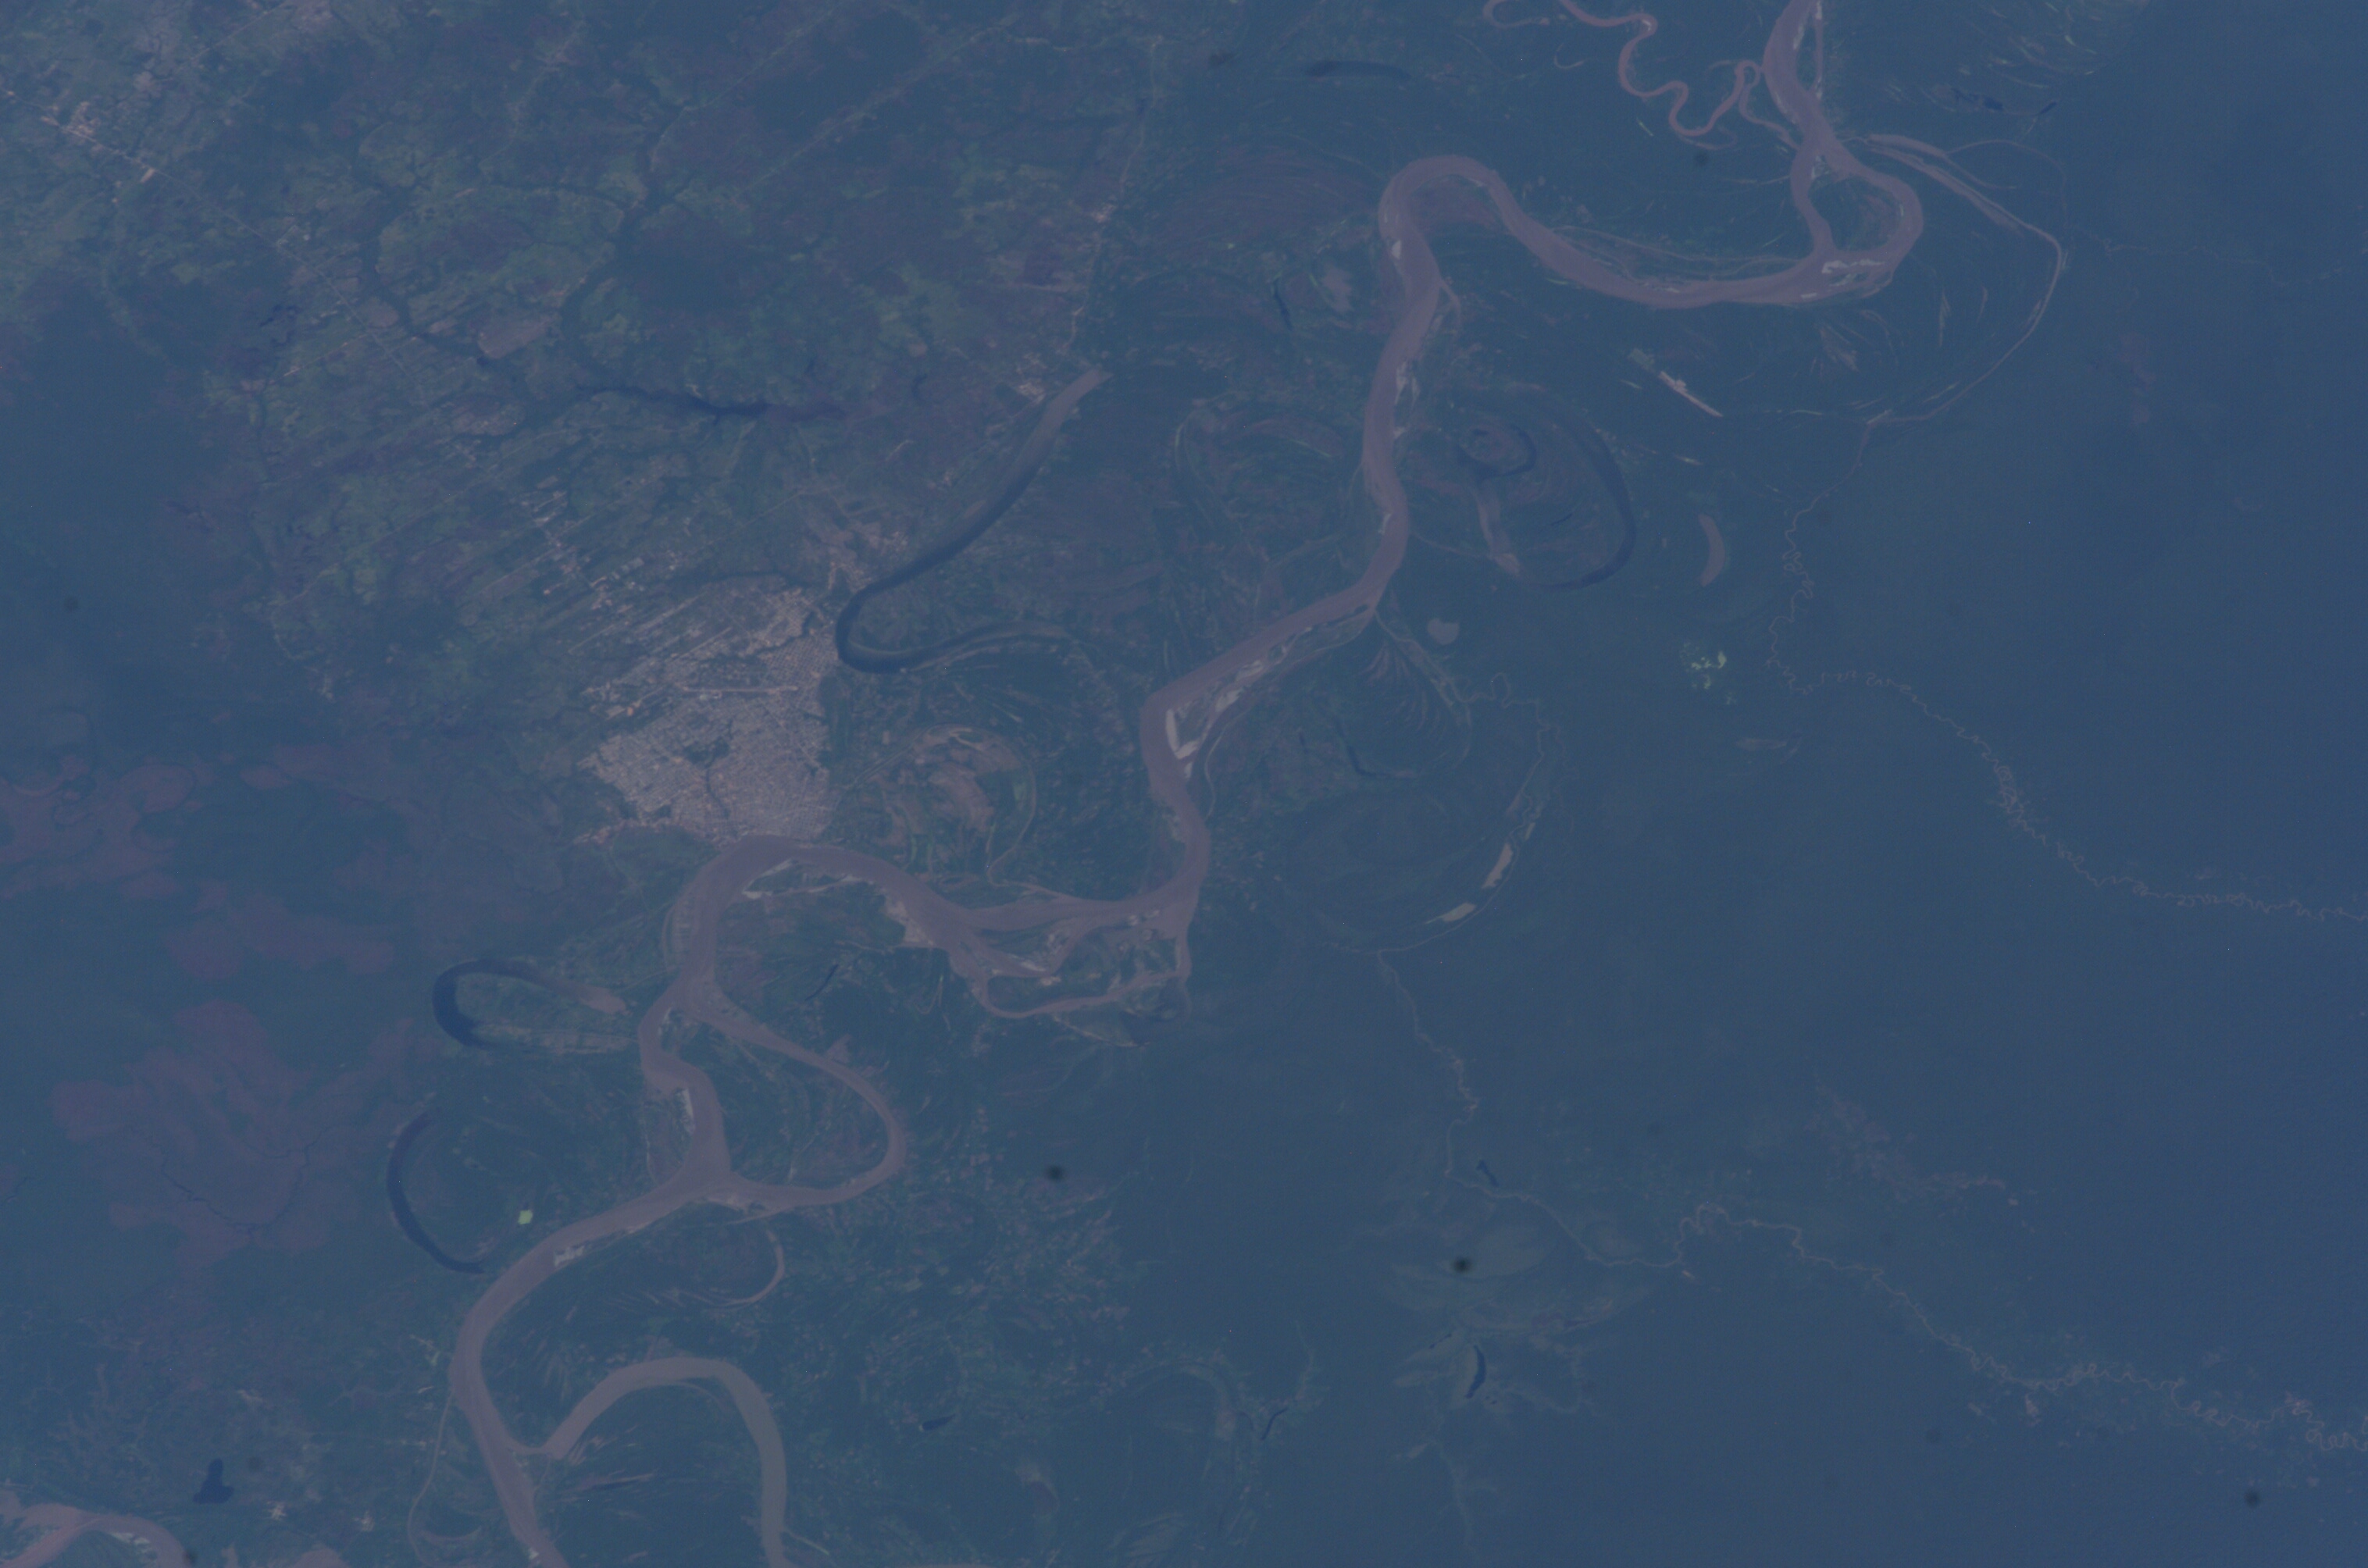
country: PERU
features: UCAYALI R., PUCALLPA, AGR., L.
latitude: -8.5
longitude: -74.5
